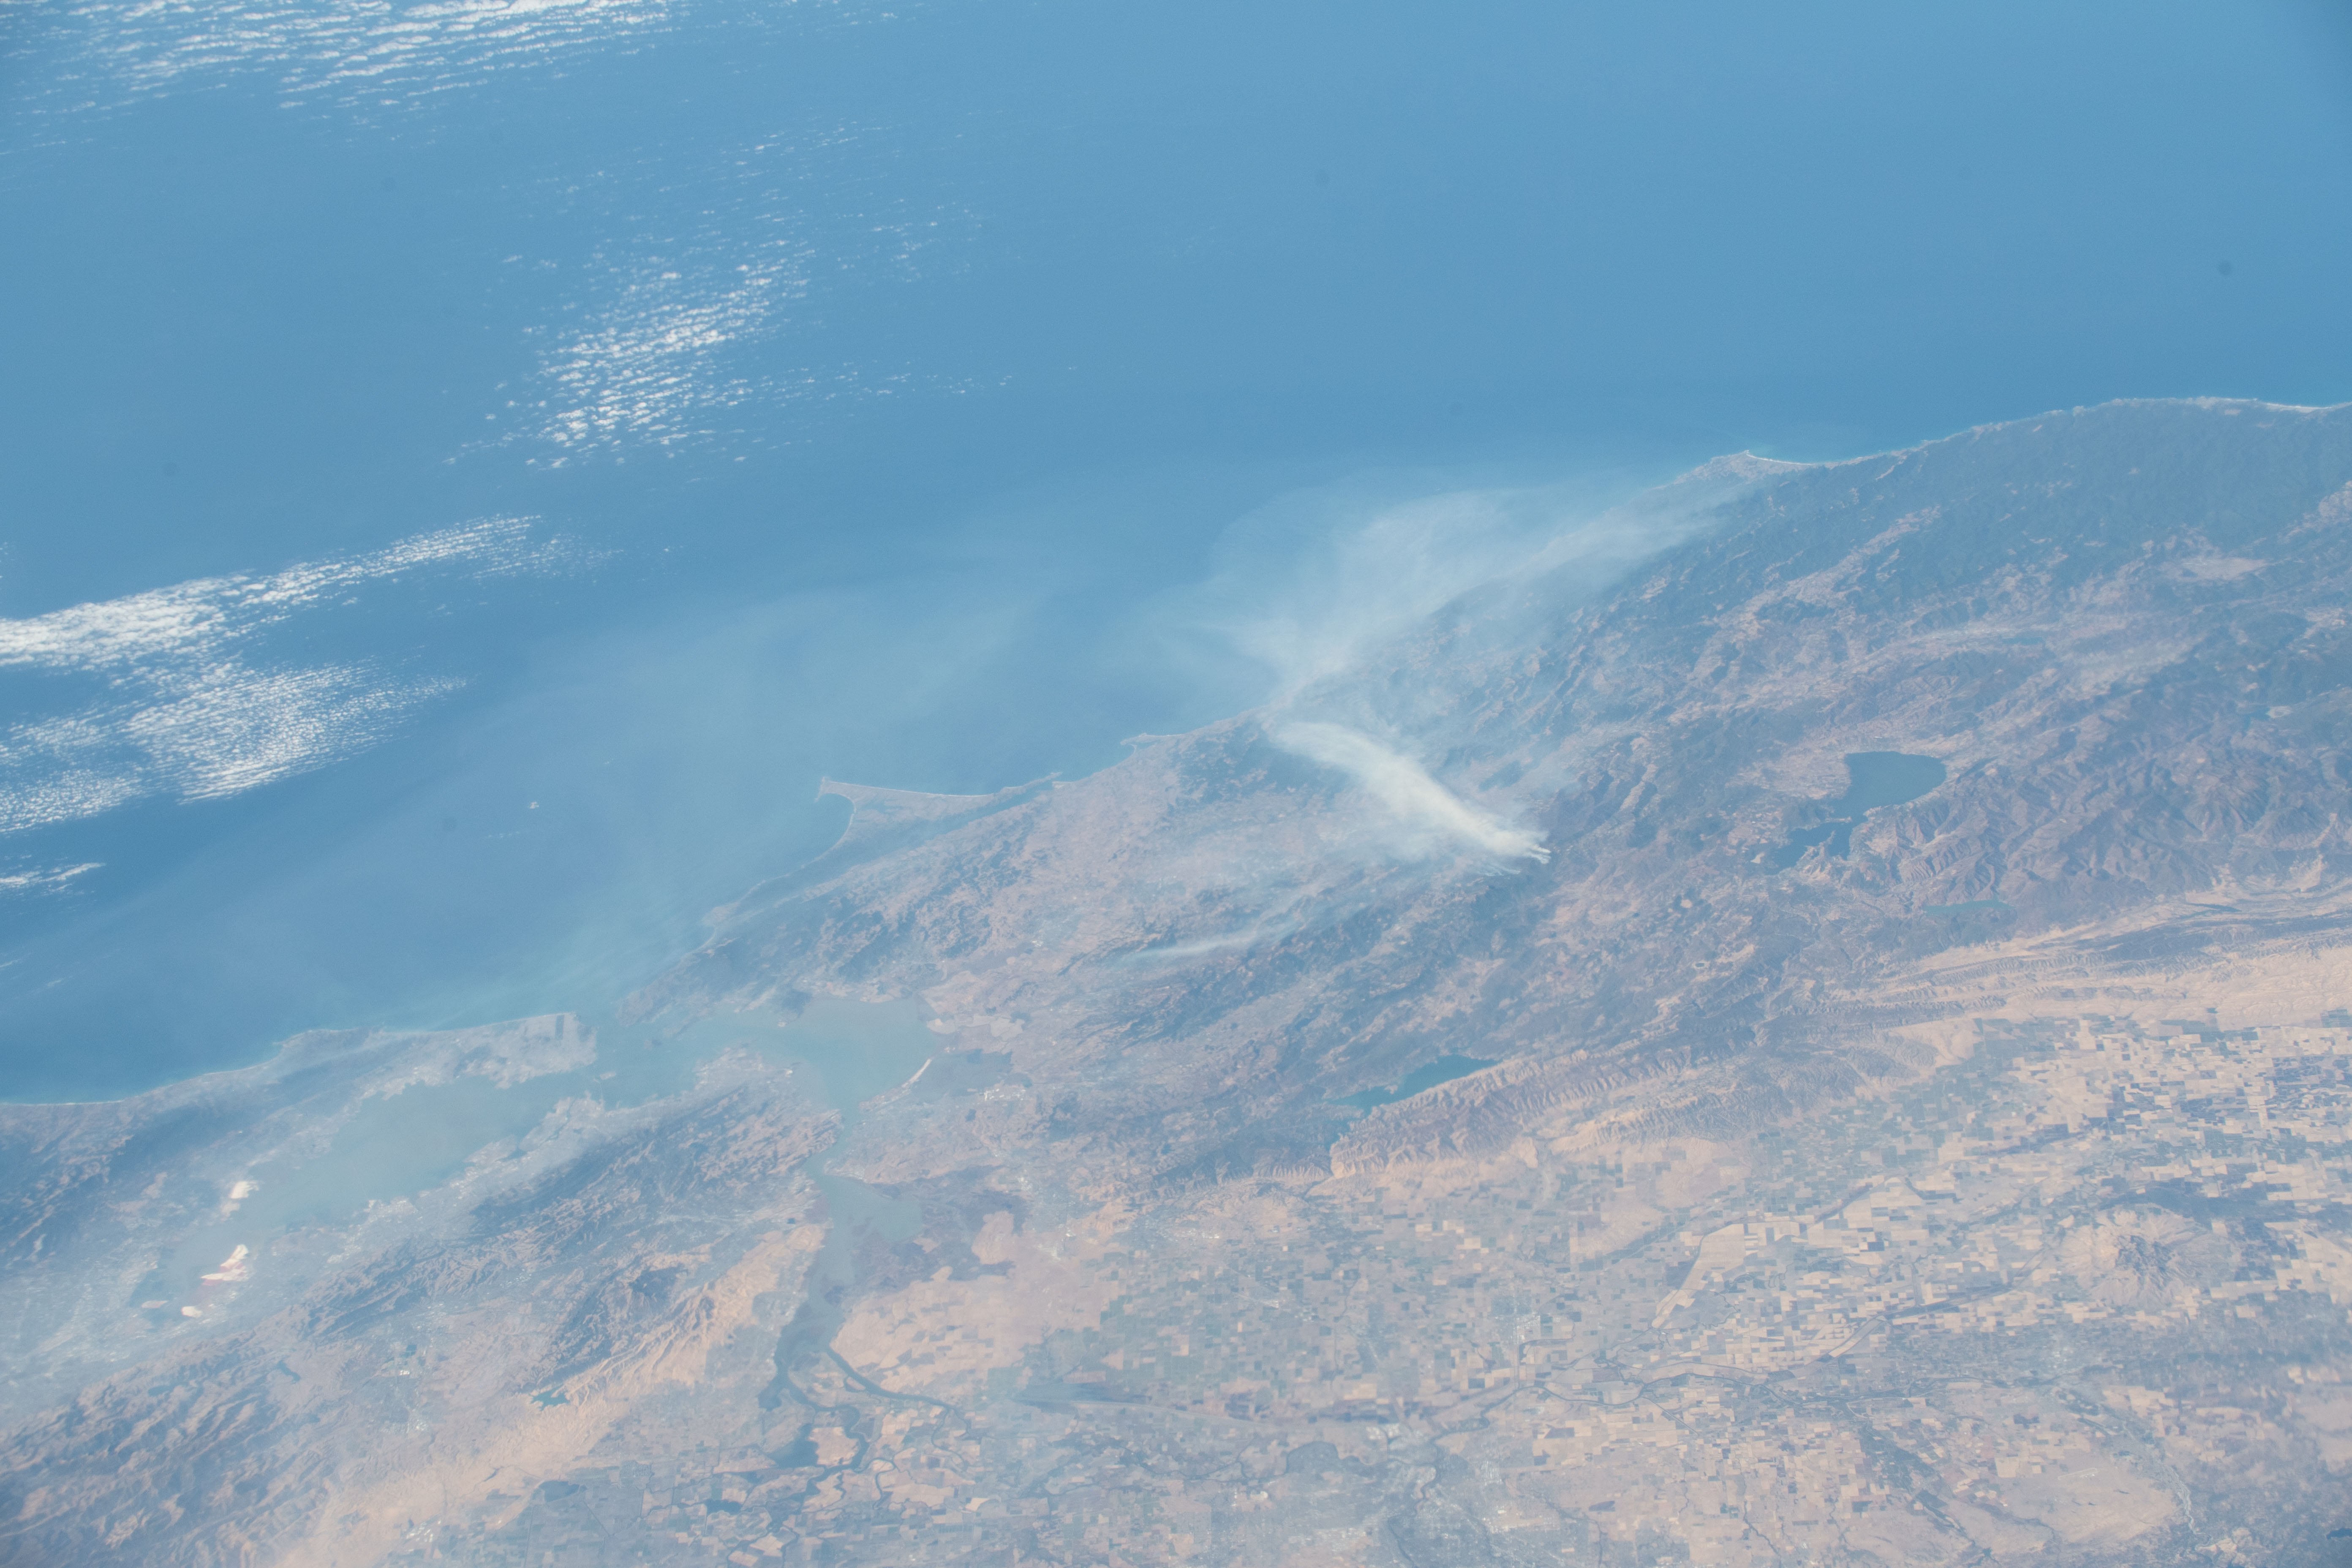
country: USA-CALIFORNIA
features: LAKE BERRYESSA, CLEAR LAKE, SAN FRANCISCO BAY, SIERRA NEVADA MOUNTAINS
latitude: 38.5
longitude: -122.9
